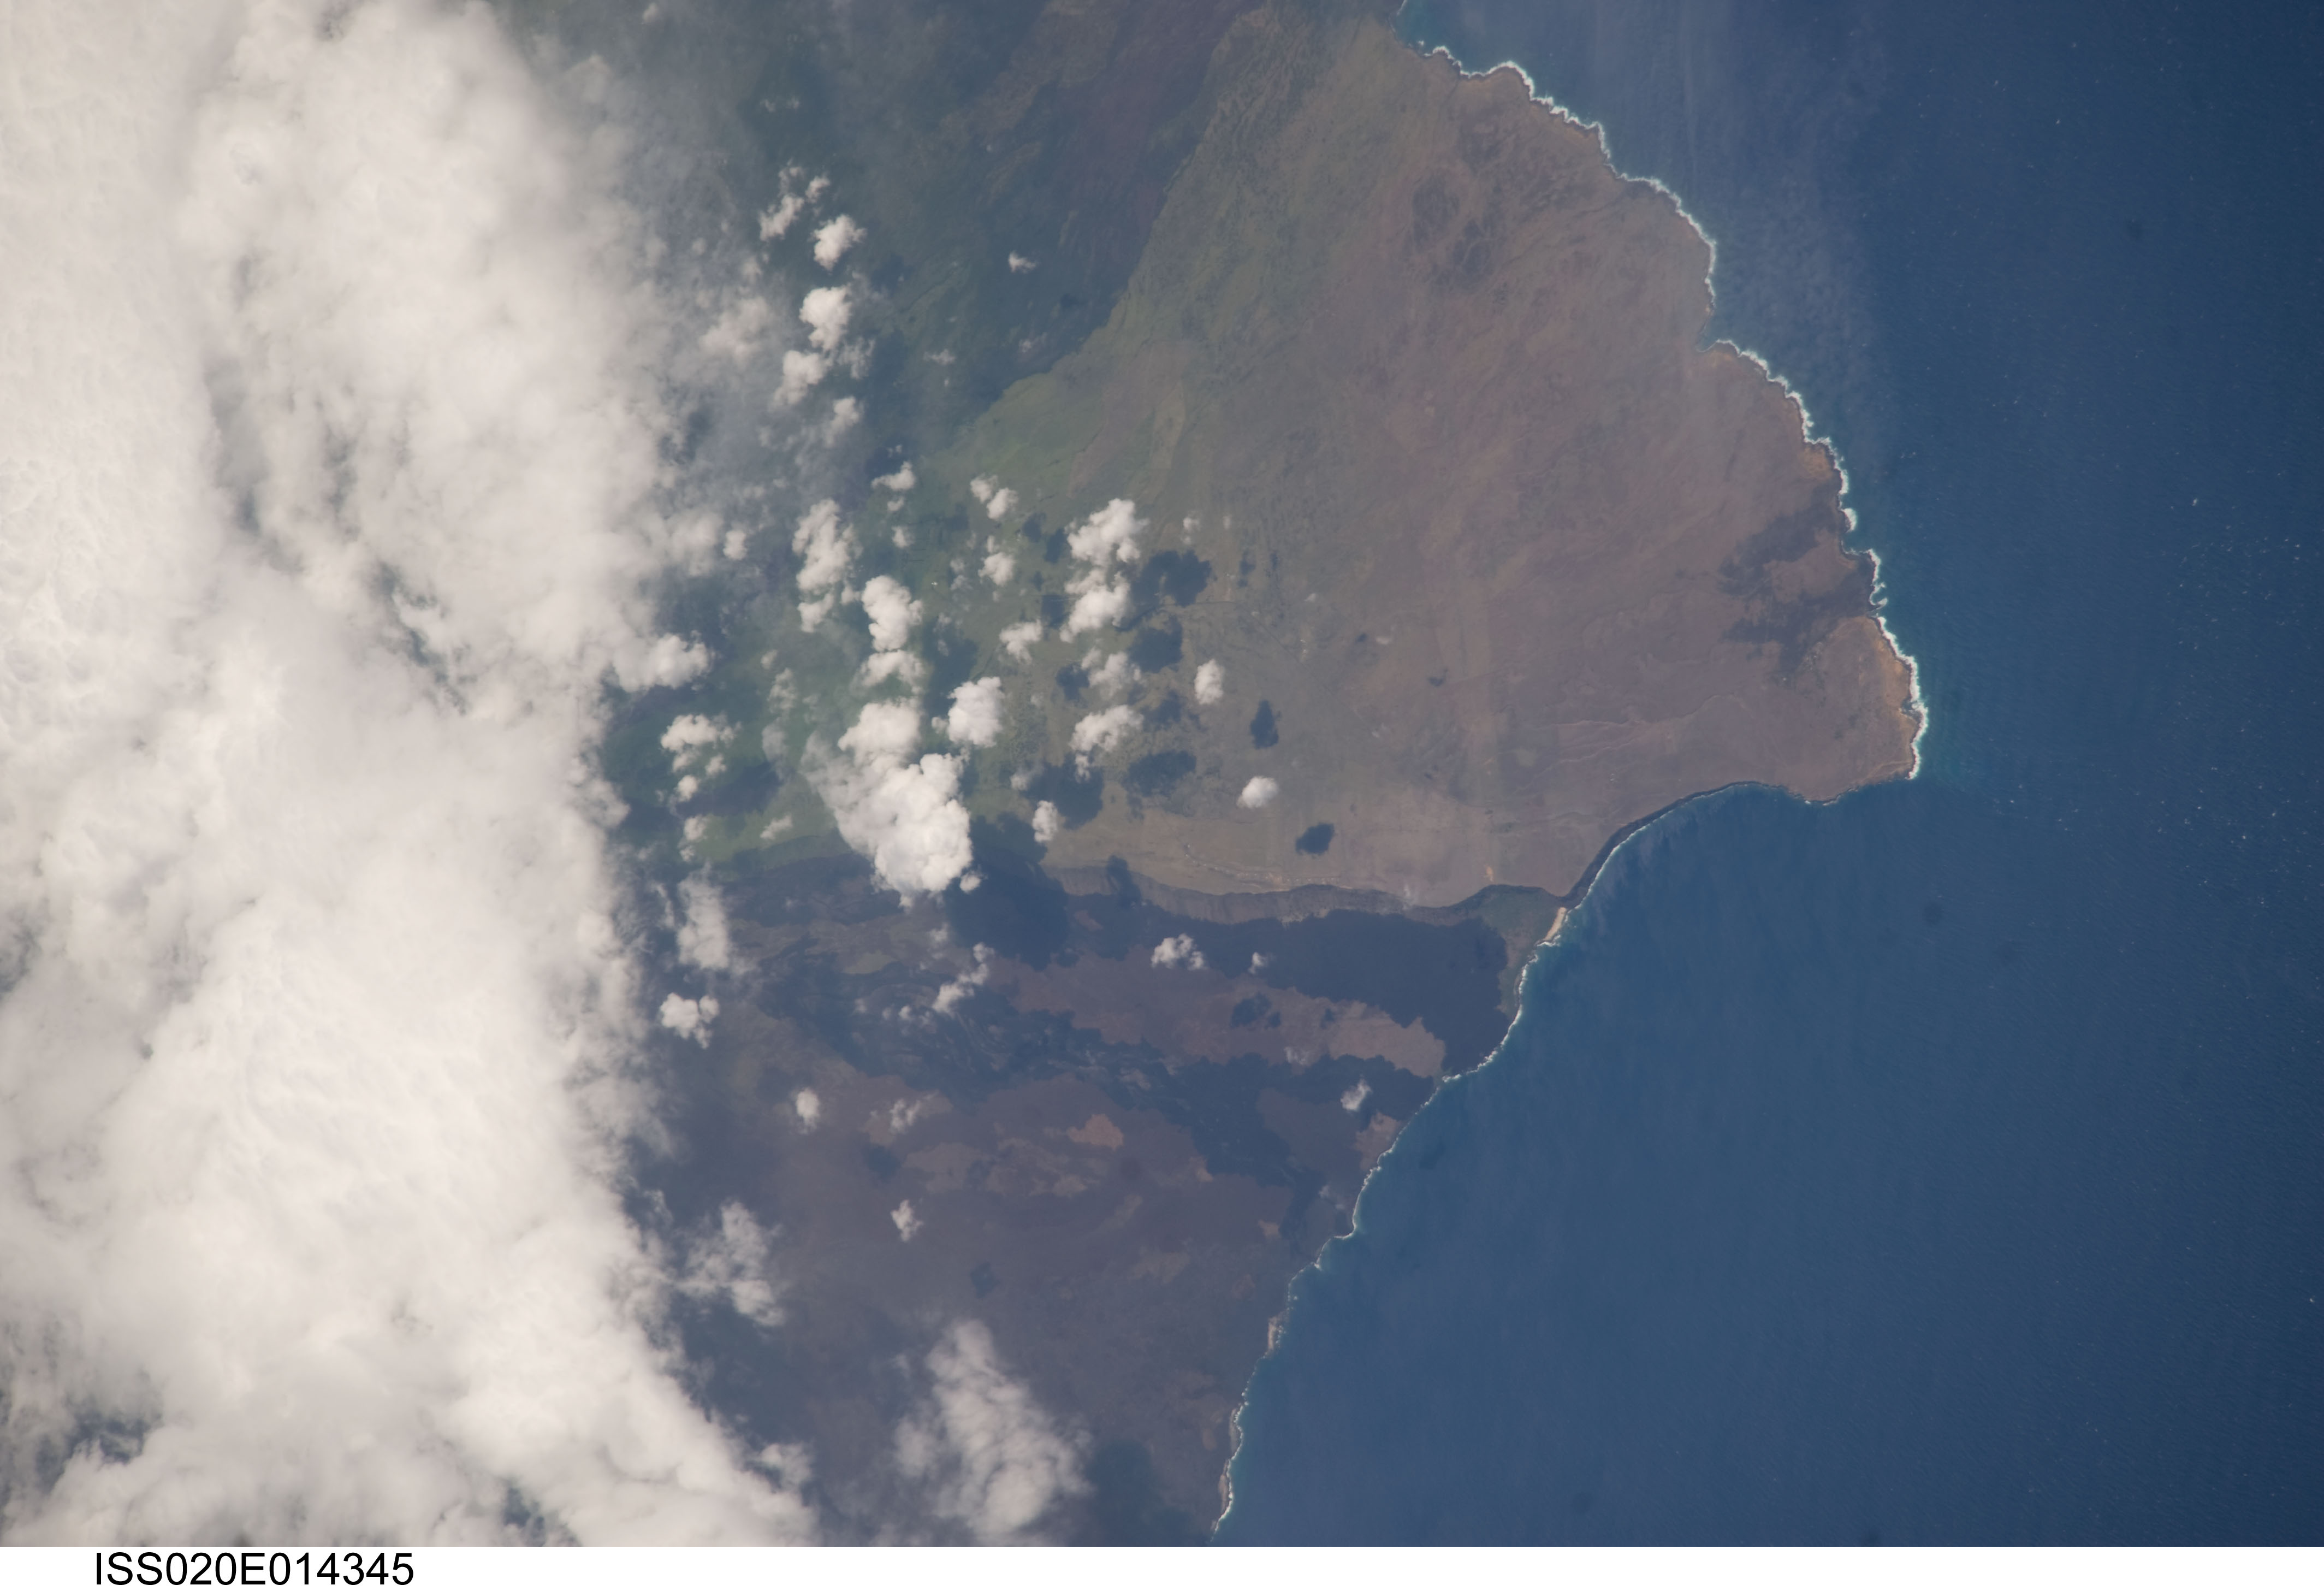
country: USA-HAWAII
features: HAWAII, SOUTH POINT PARK, PAPAKOLEA GREEN SAND BEACH, KA LAE, PALI O MAMALU,ISLAND OF HAWAII, OCEAN VIEW, PACIFIC OCEAN, SOUTH POINT PARK, LAVA FLOWS,NAALEHU HI, HAWAIʻI, SOUTH POINT, PAPAKOLEA GREEN SAND BEACH
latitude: 19.0
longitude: -155.7
